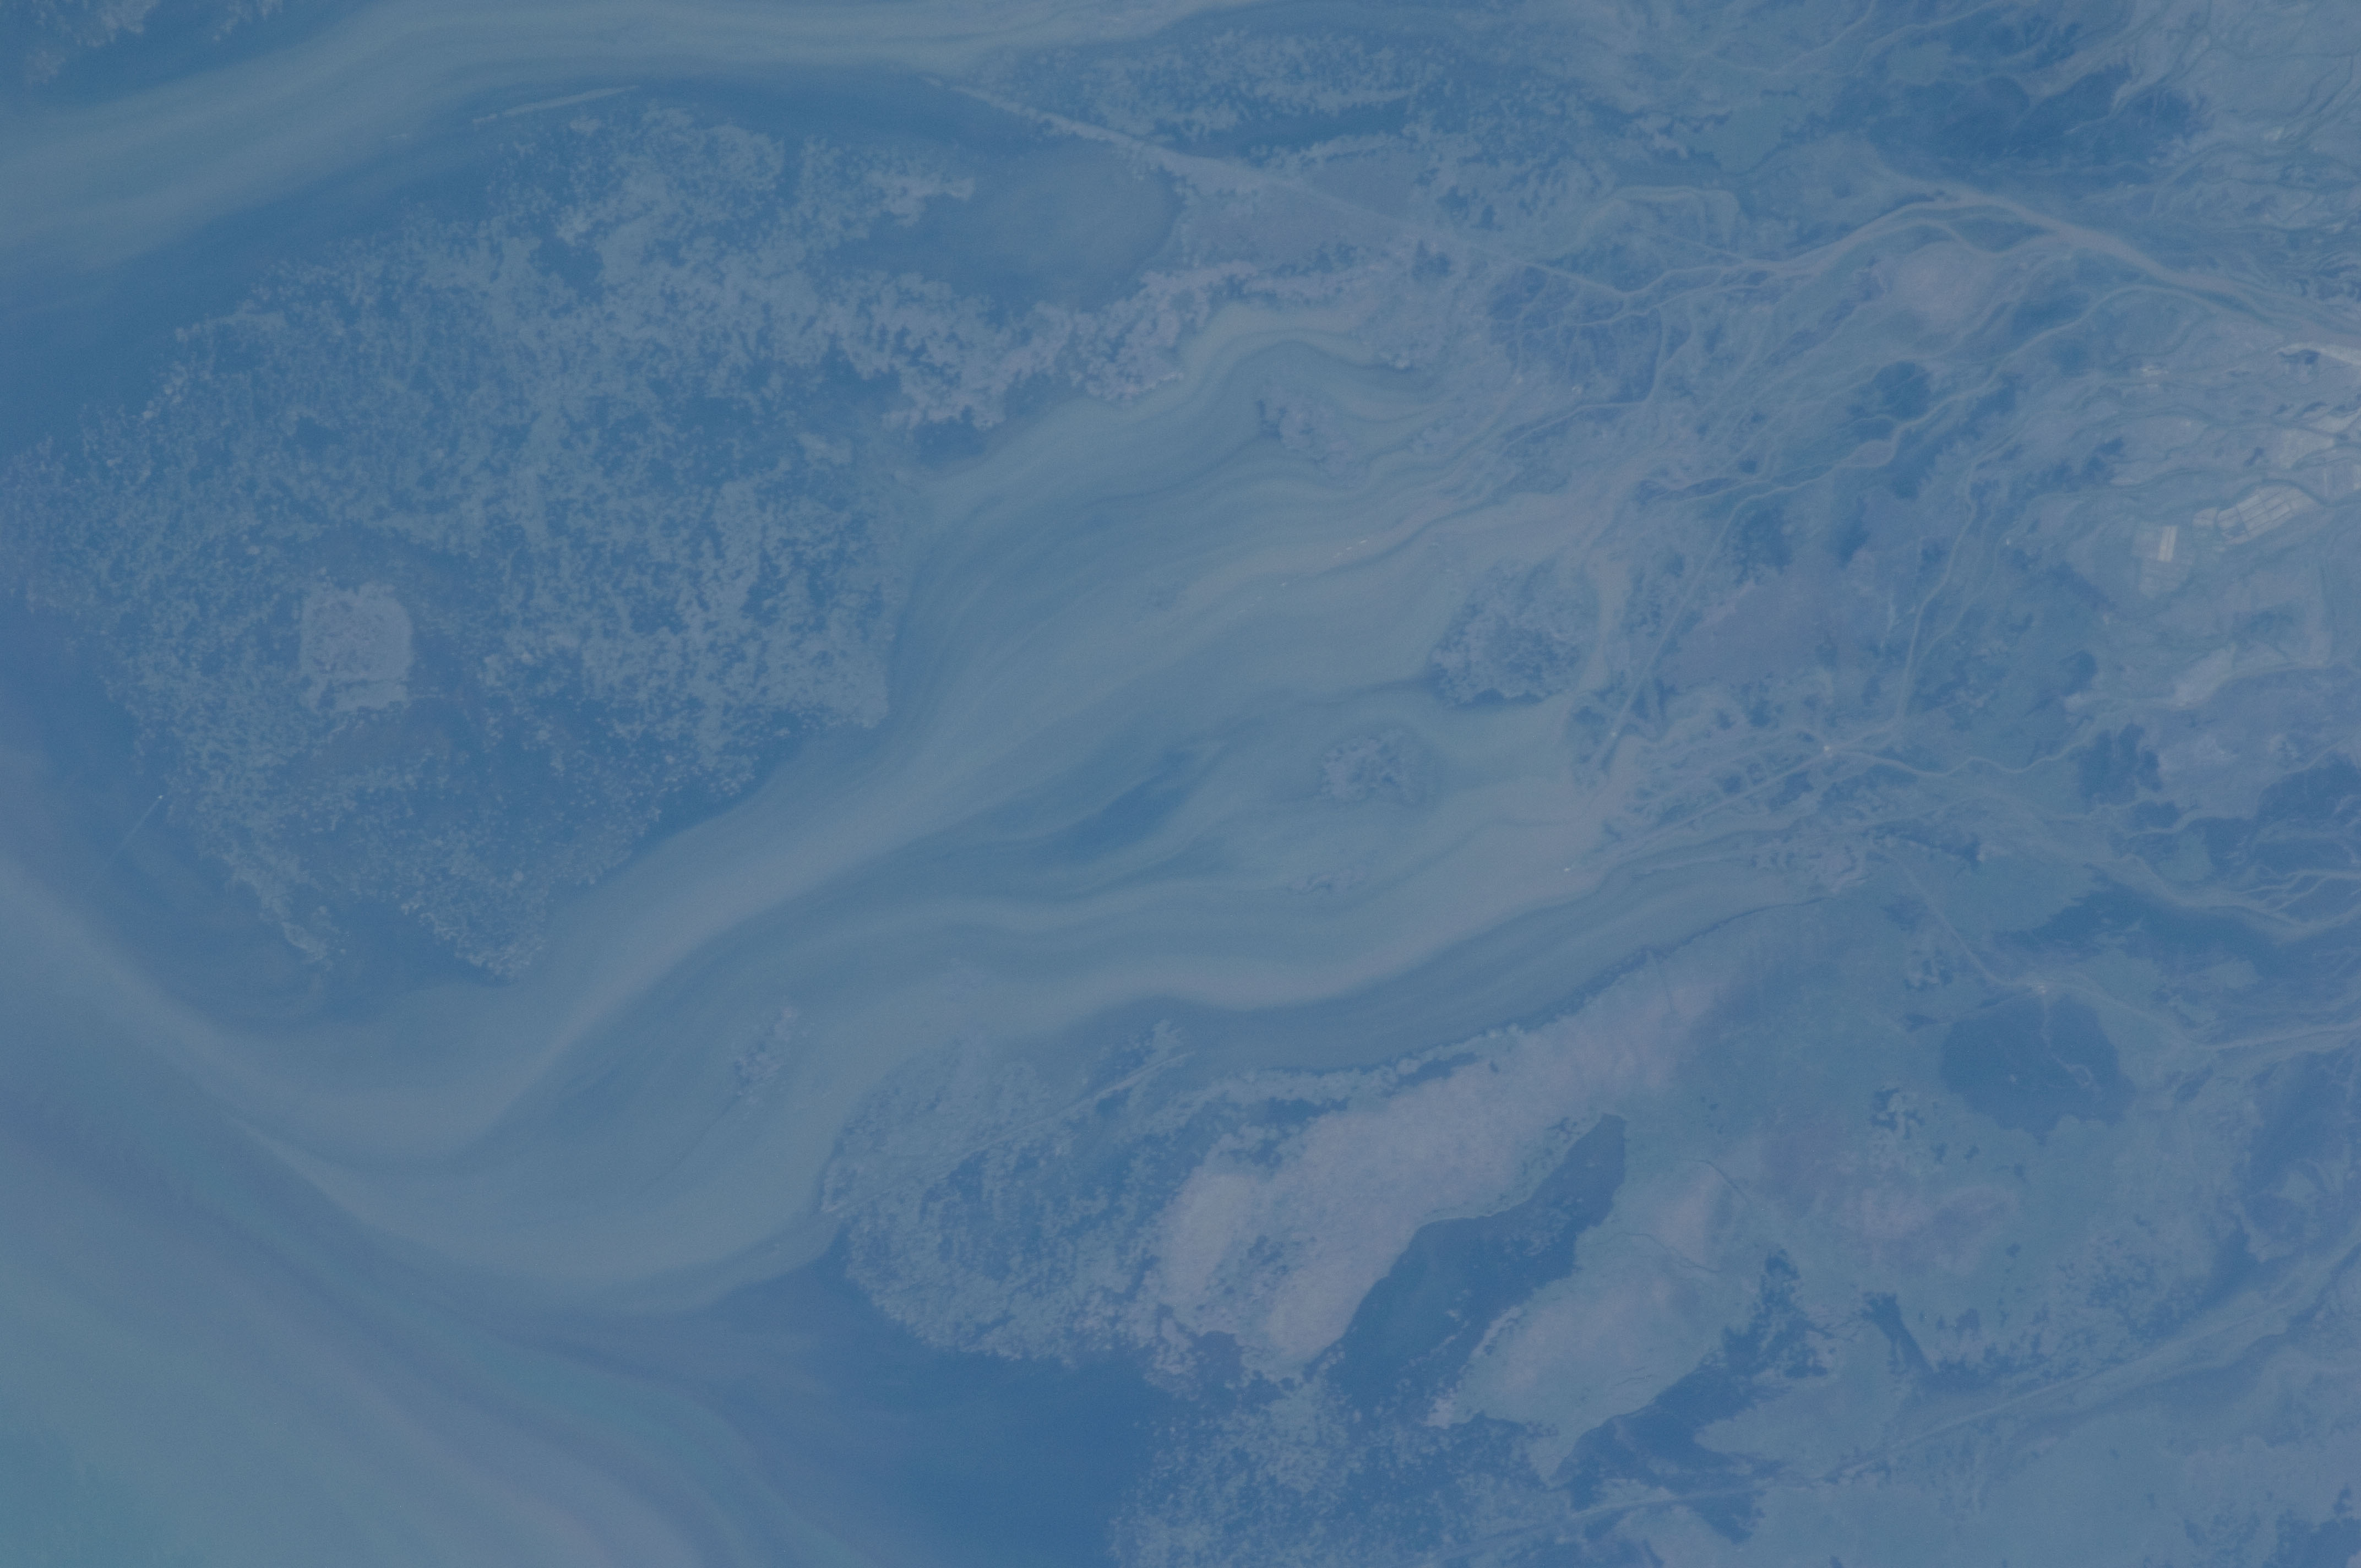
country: RUSSIAN FEDERATION
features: VOLGA R. DELTA, CHANNELS, WETLANDS, ISLETS, SED.
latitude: 45.6
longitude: 48.3
